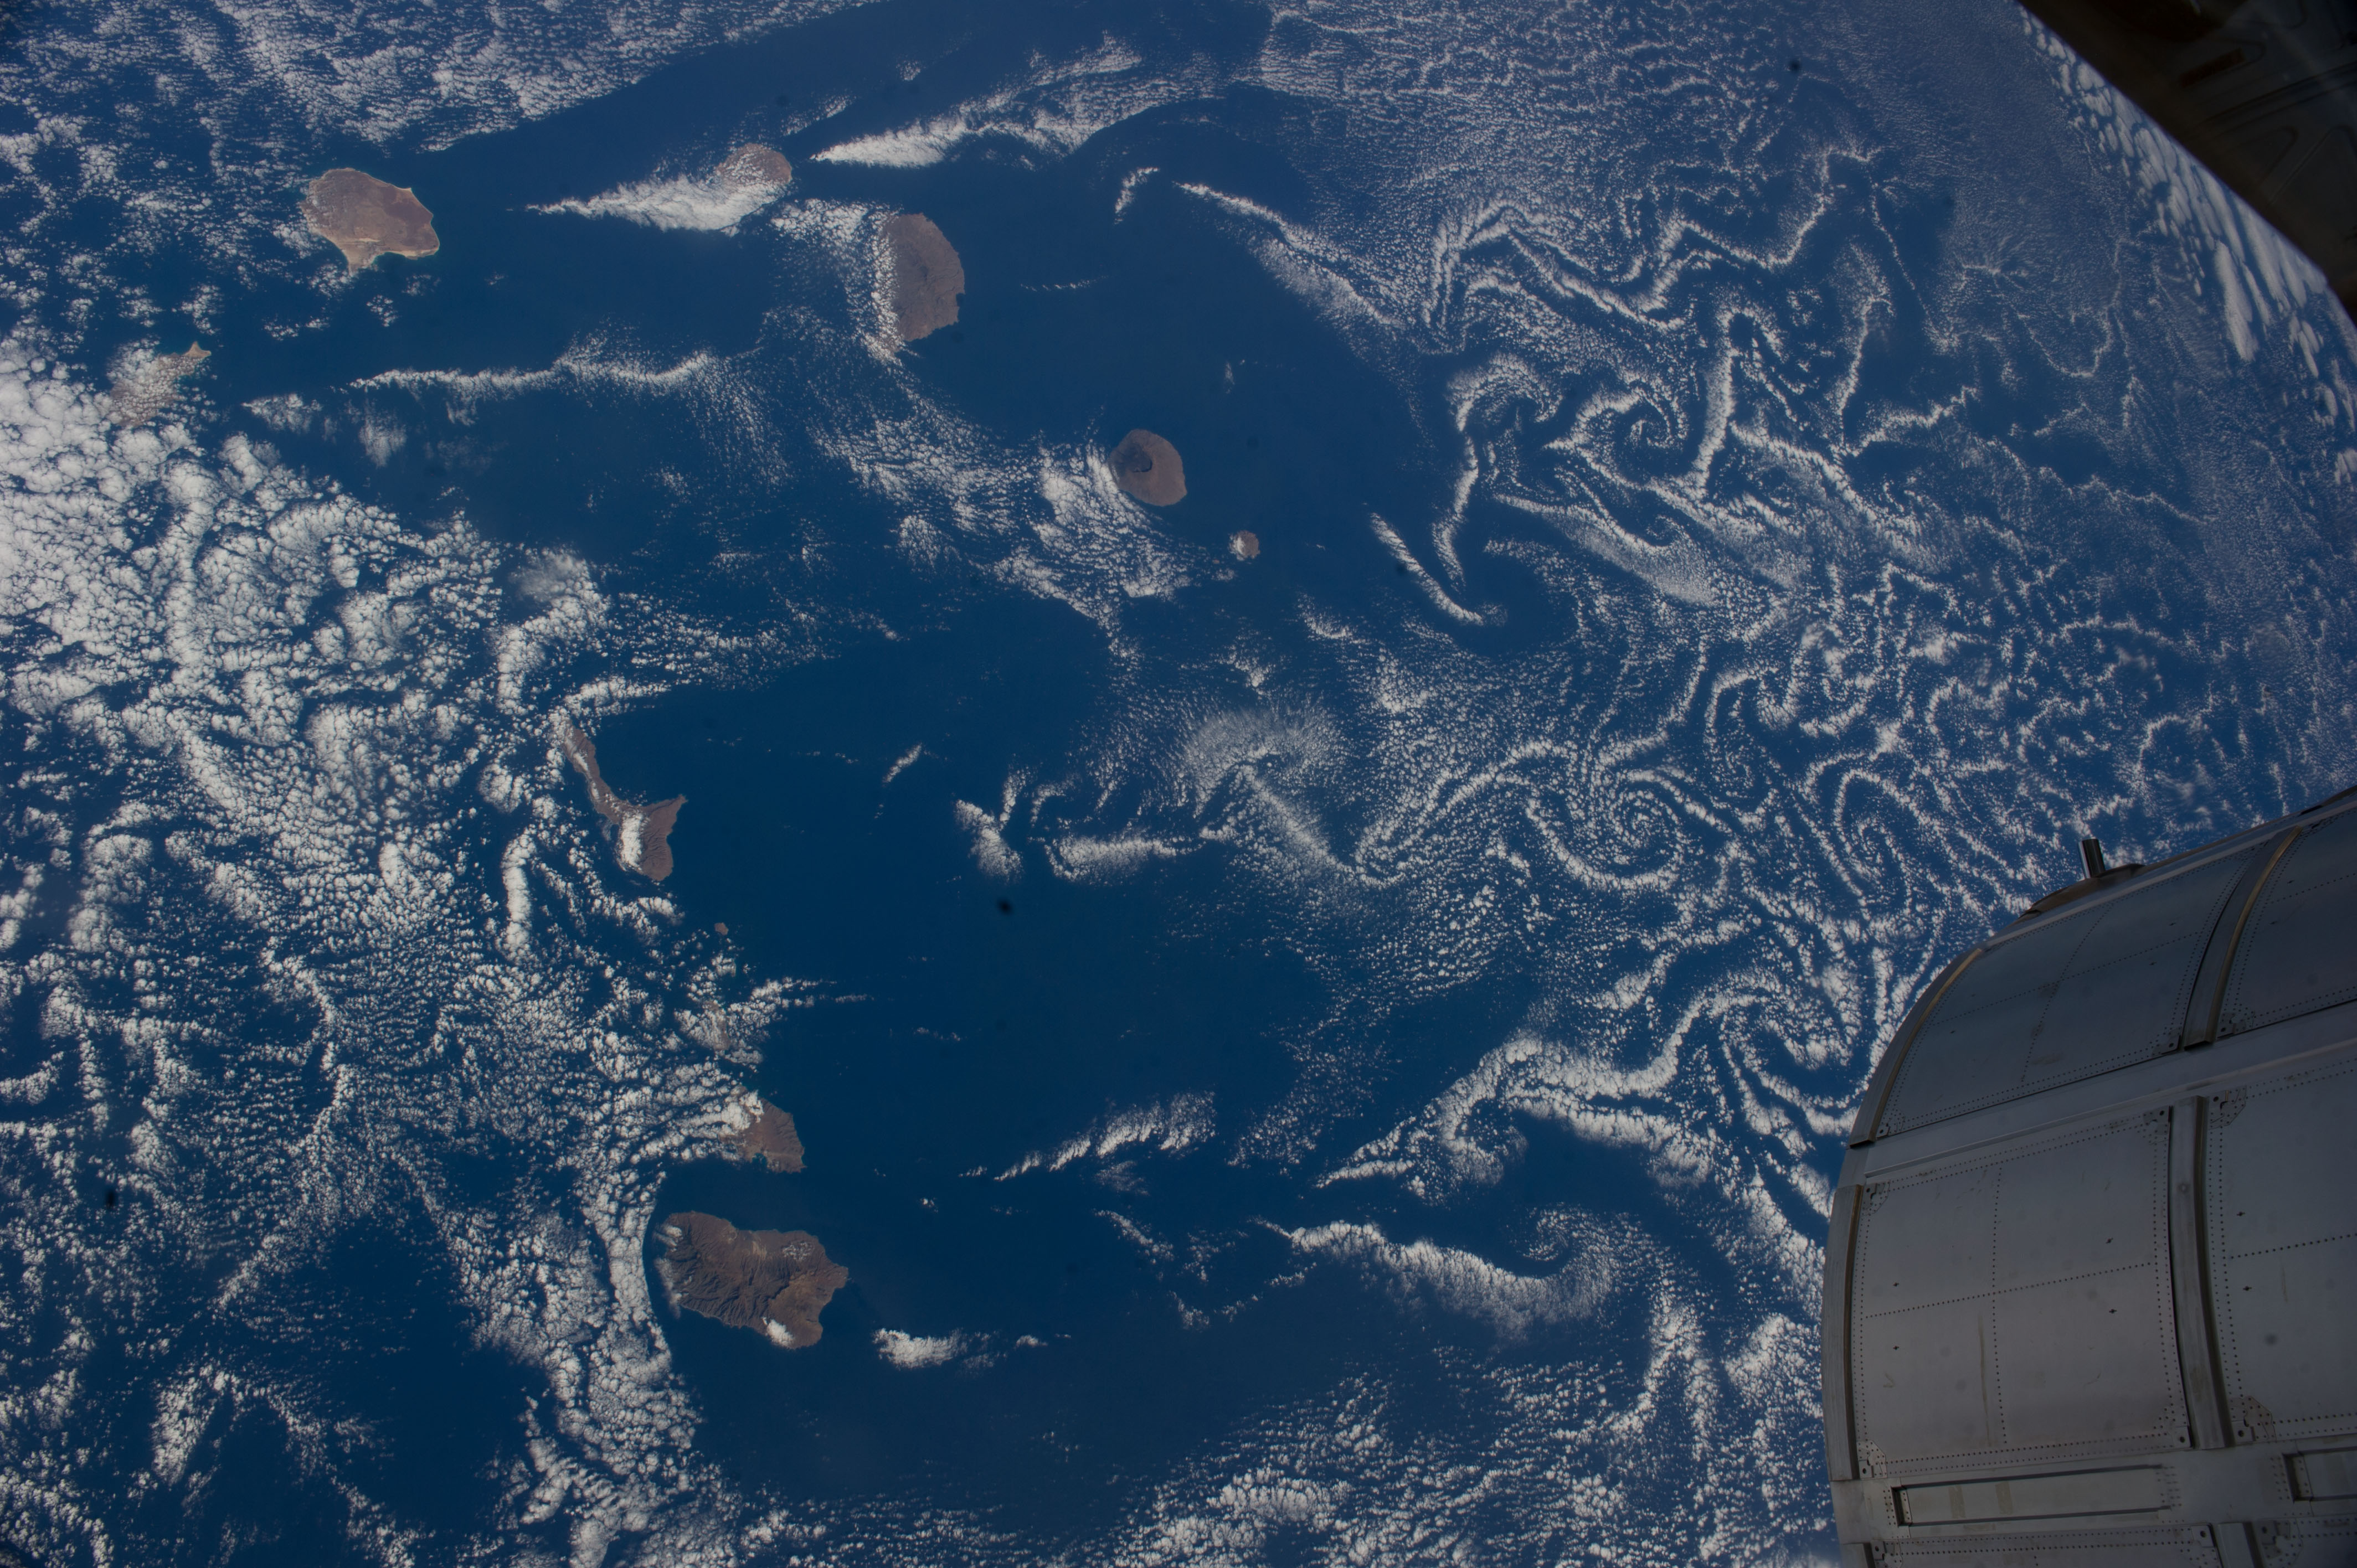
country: CAPE VERDE
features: ISLANDS, FIRE ISLAND, FOGO NATIONAL PARK, CAPE VERDE
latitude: 15.1
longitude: -25.0
